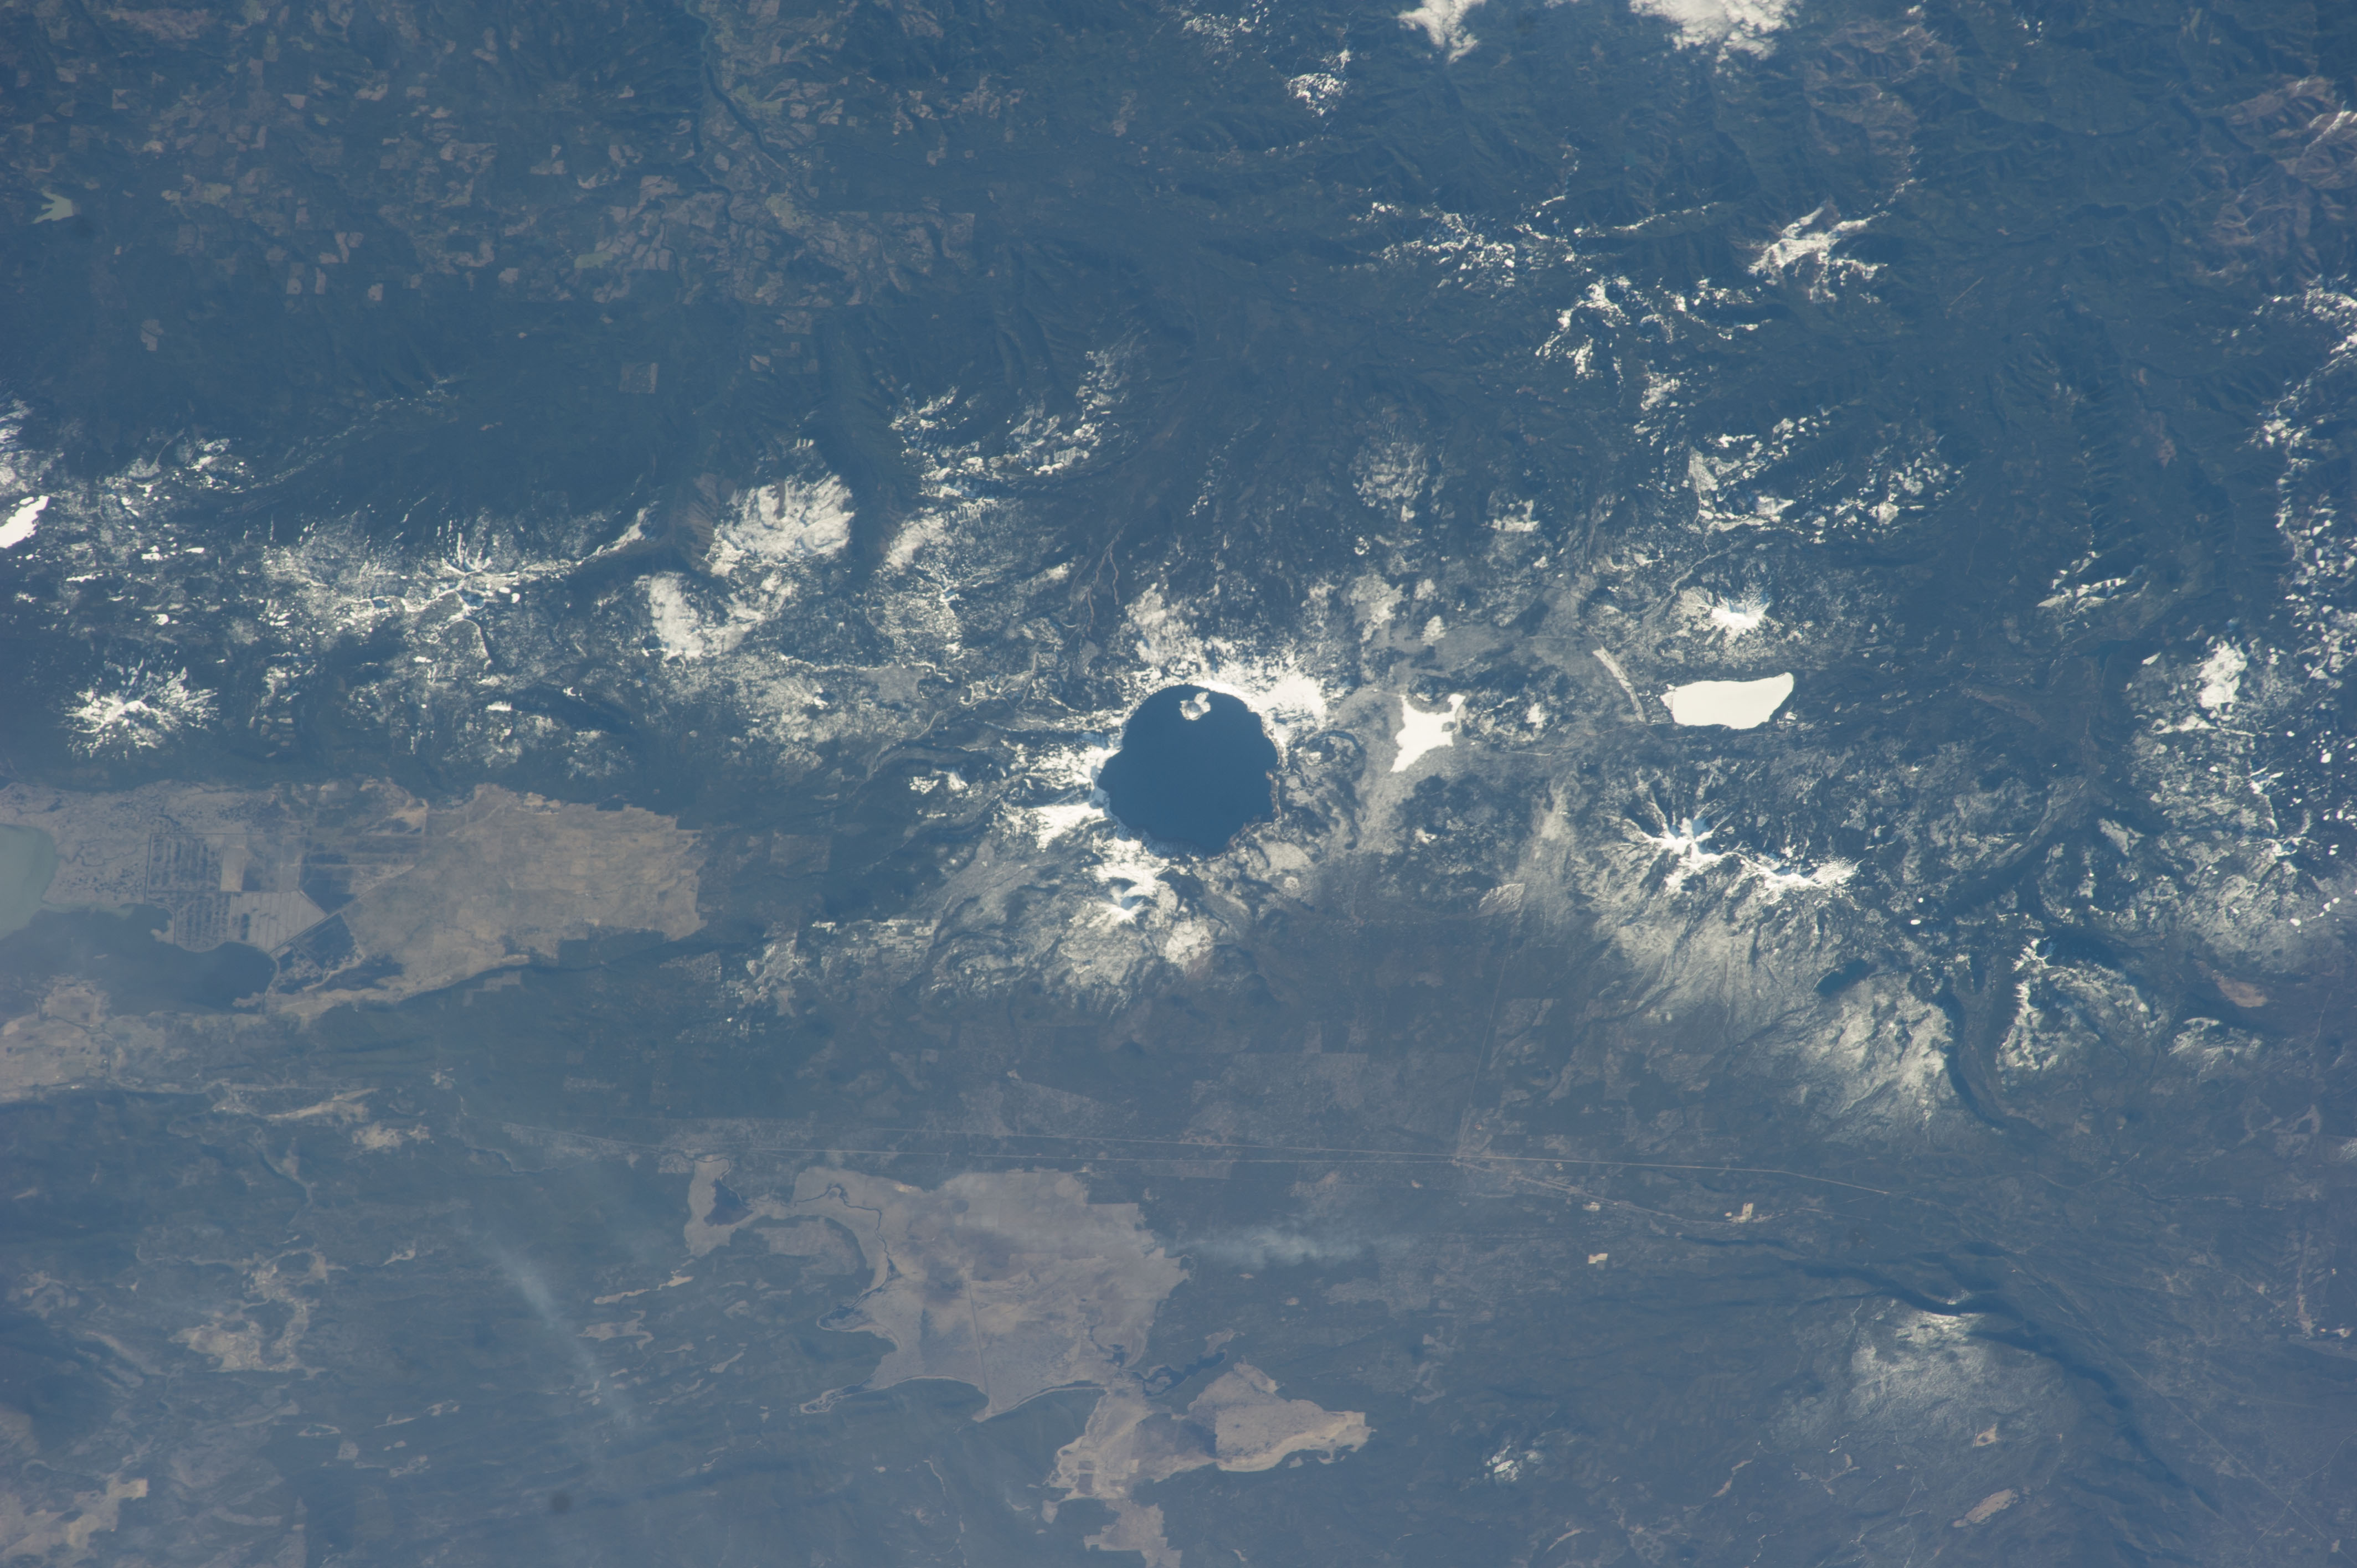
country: USA-OREGON
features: CRATER LAKE, MT SCOTT, WIZARD ISLAND, FOREST, MOUNTAINS
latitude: 42.9
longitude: -122.1
